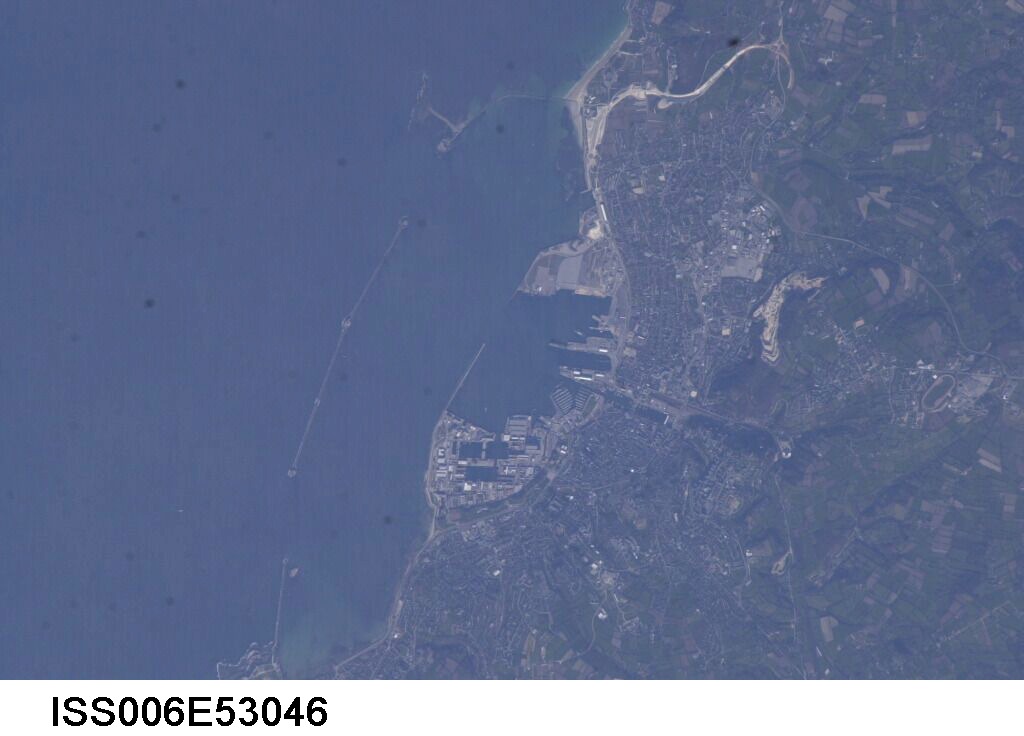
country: FRANCE
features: TOURLAVILLE, HAINNEVLLE
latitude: 49.7
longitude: -1.6
